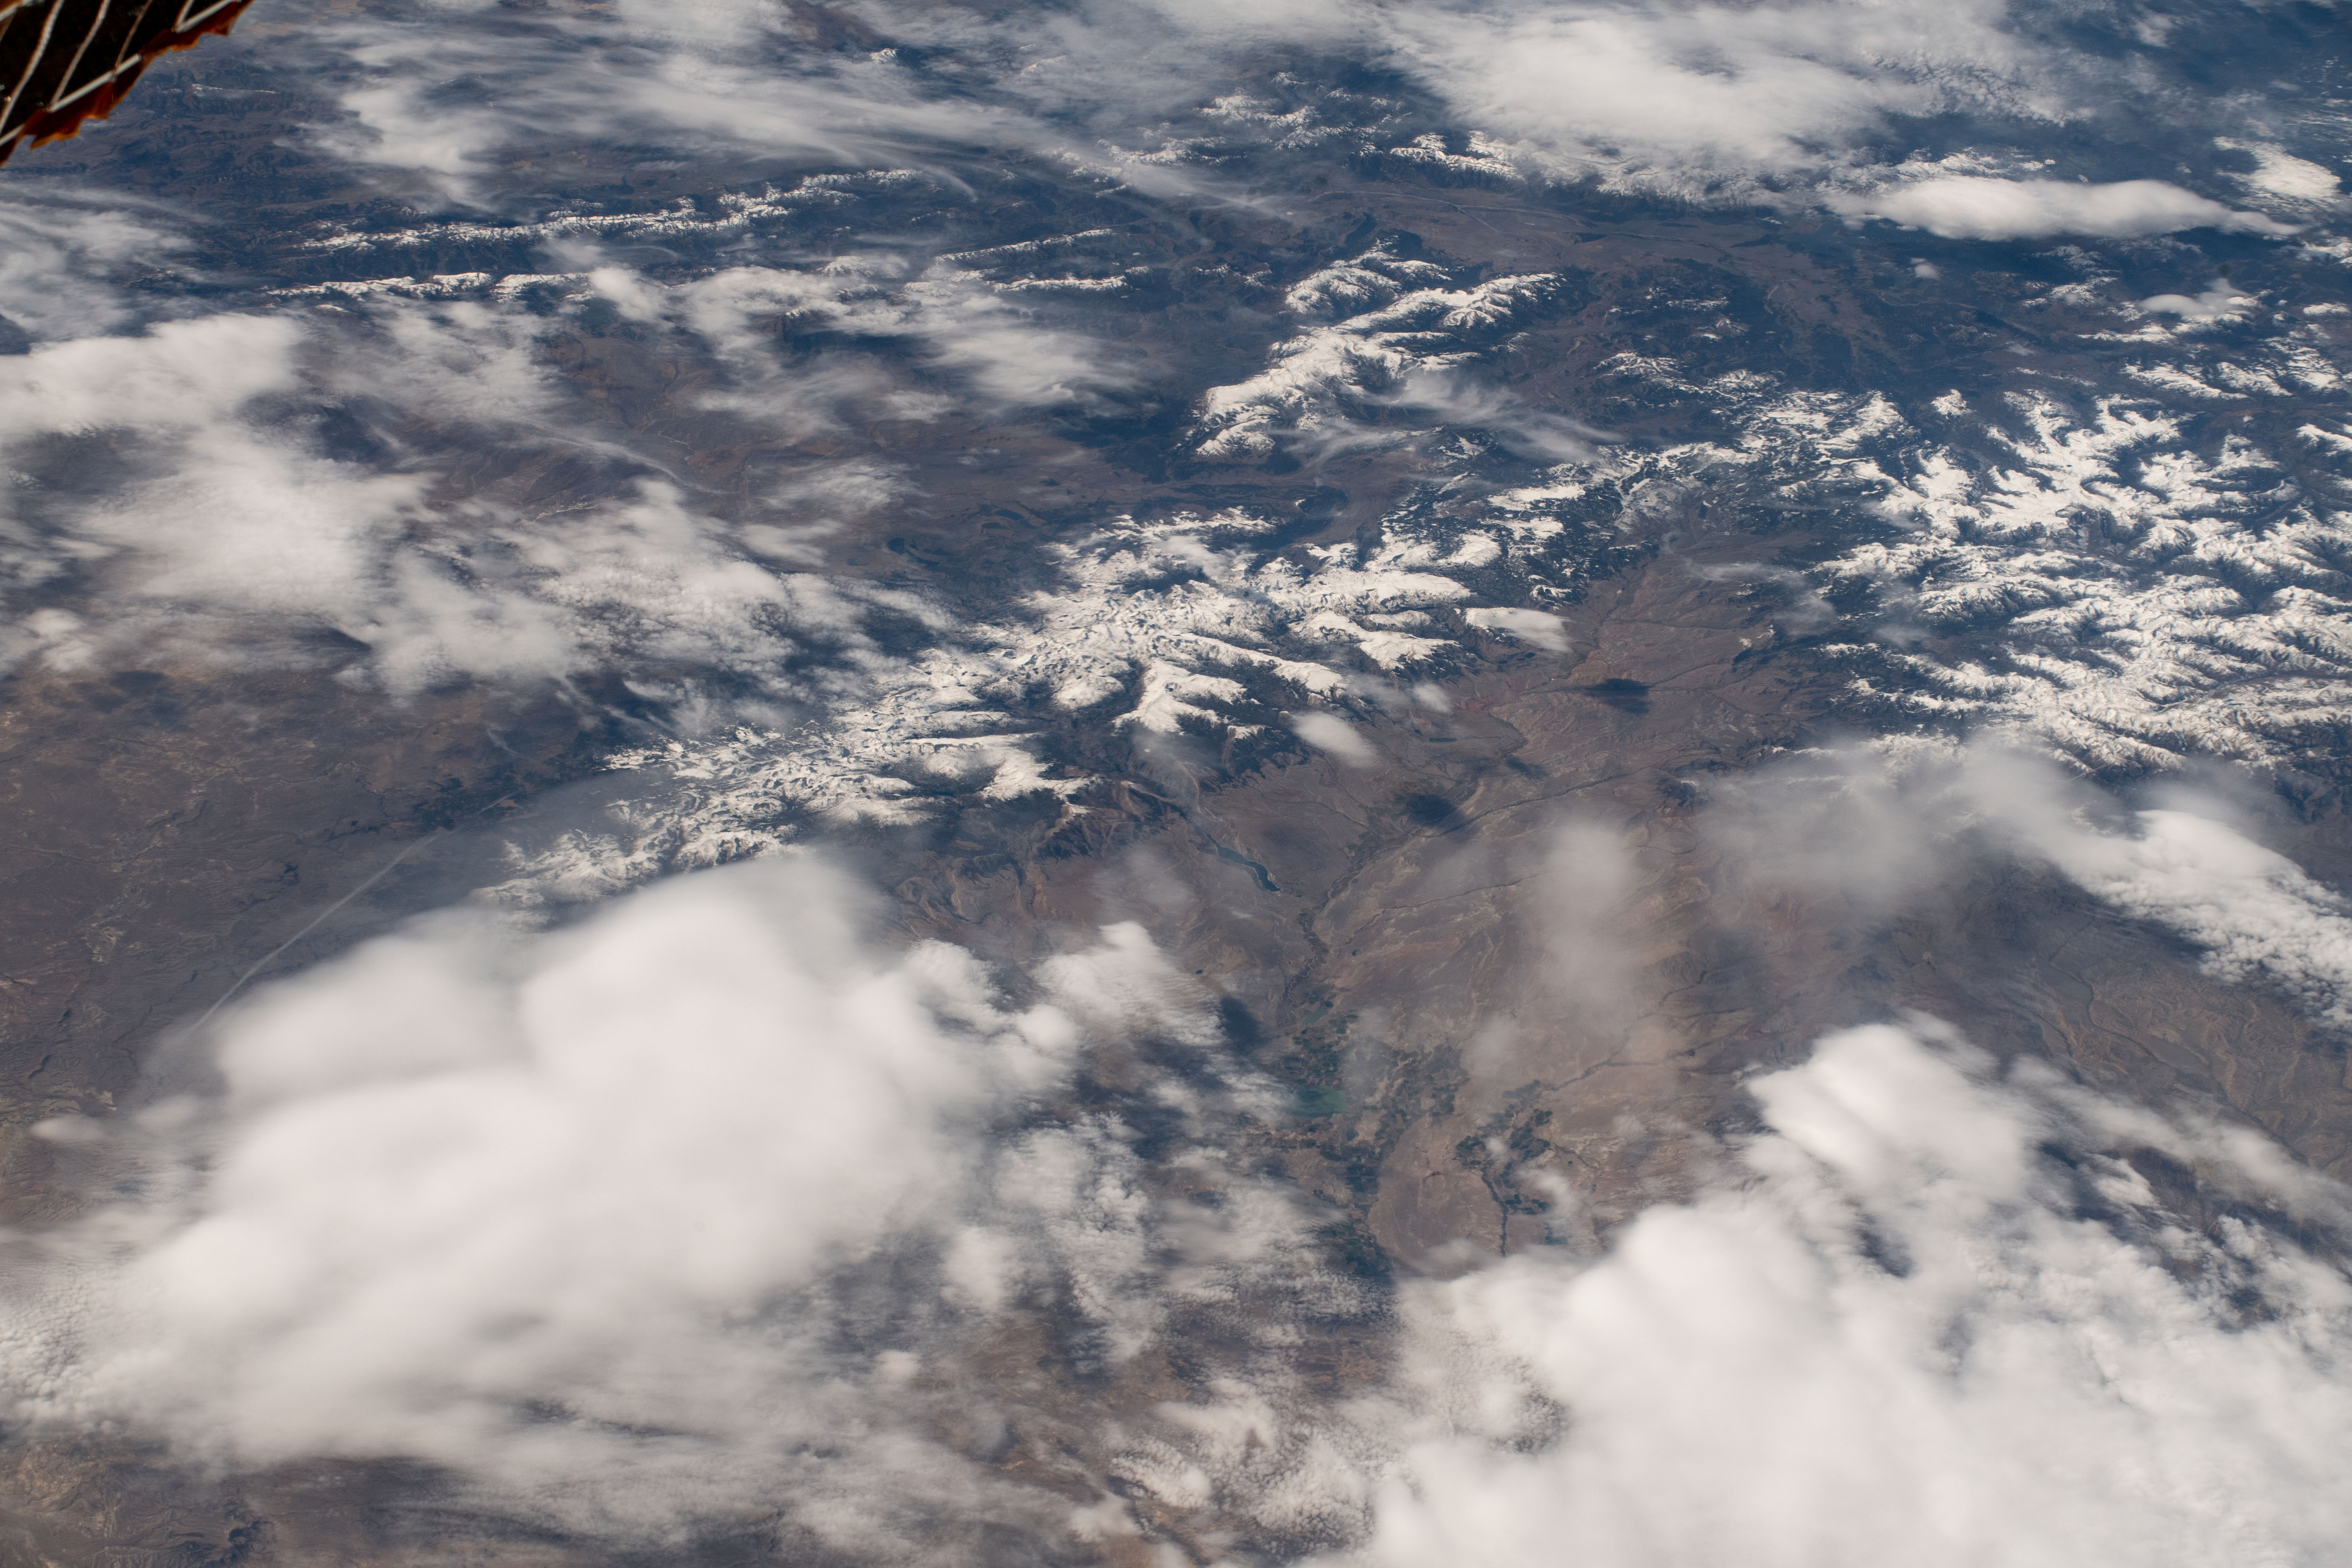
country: USA-WYOMING
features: WIND RIVER RESERVATION
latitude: 43.2
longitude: -109.3
